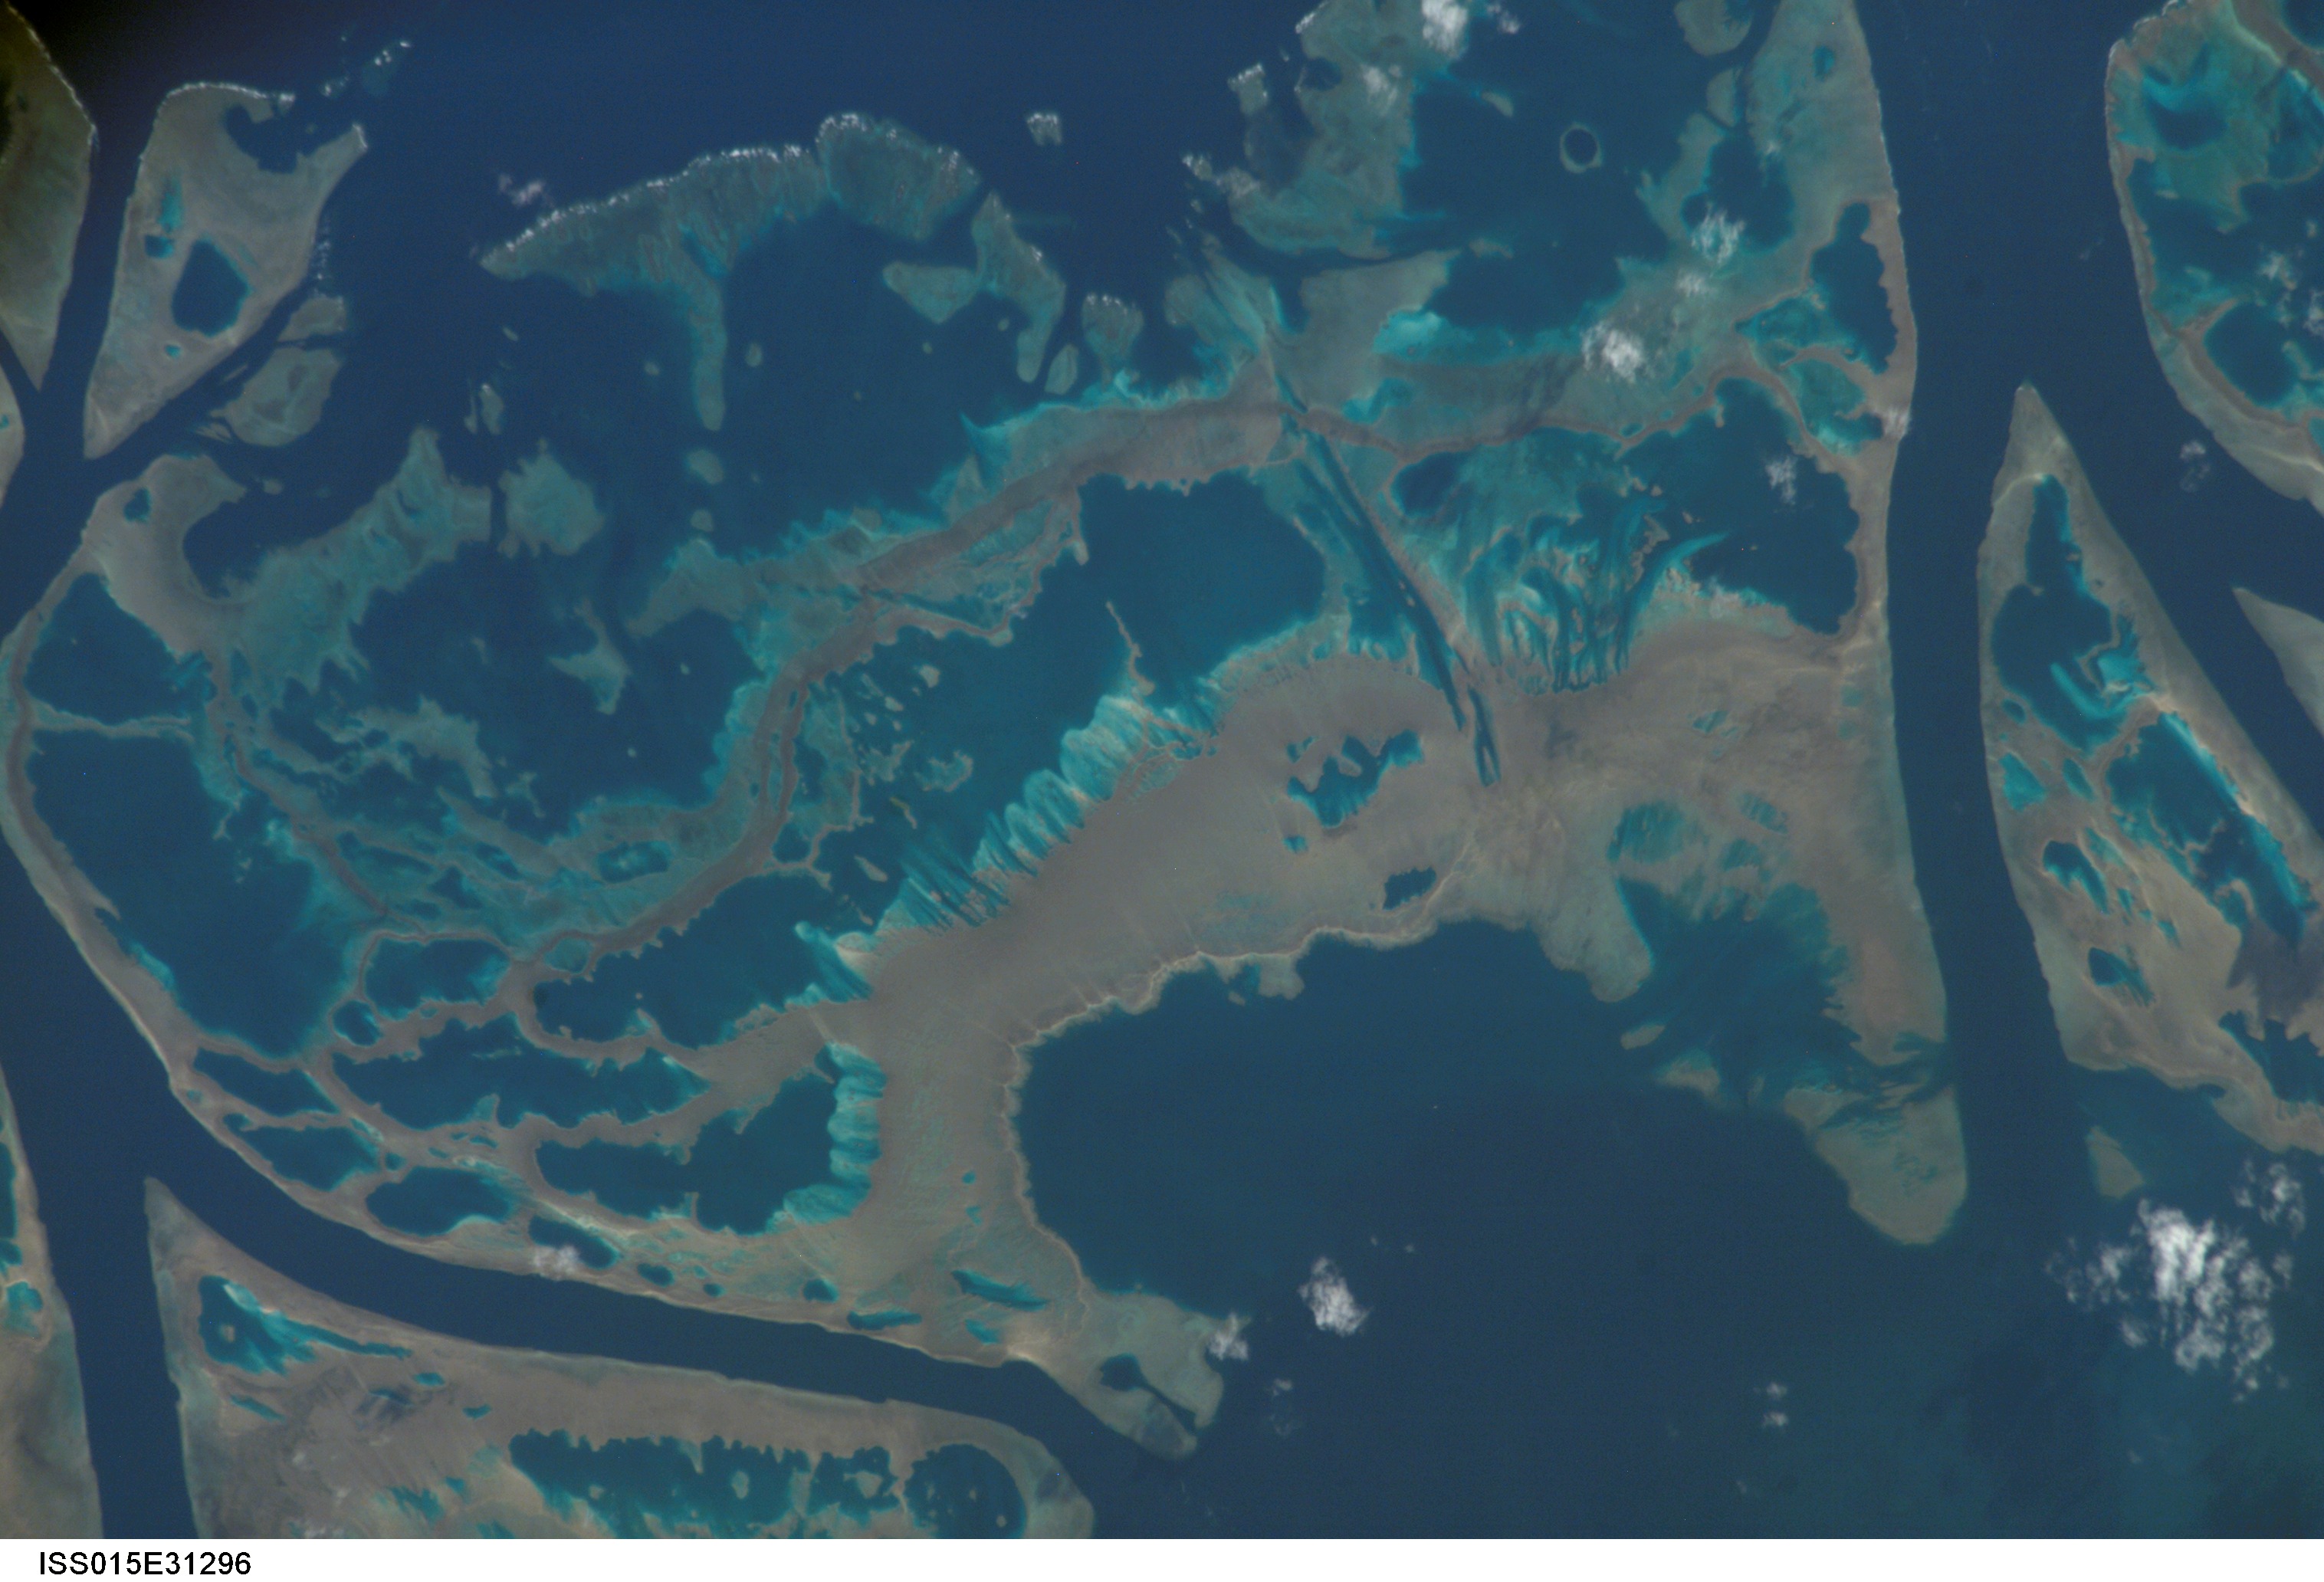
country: AUSTRALIA-Q
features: GREAT BARRIER REEF
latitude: -19.8
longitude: 149.3
